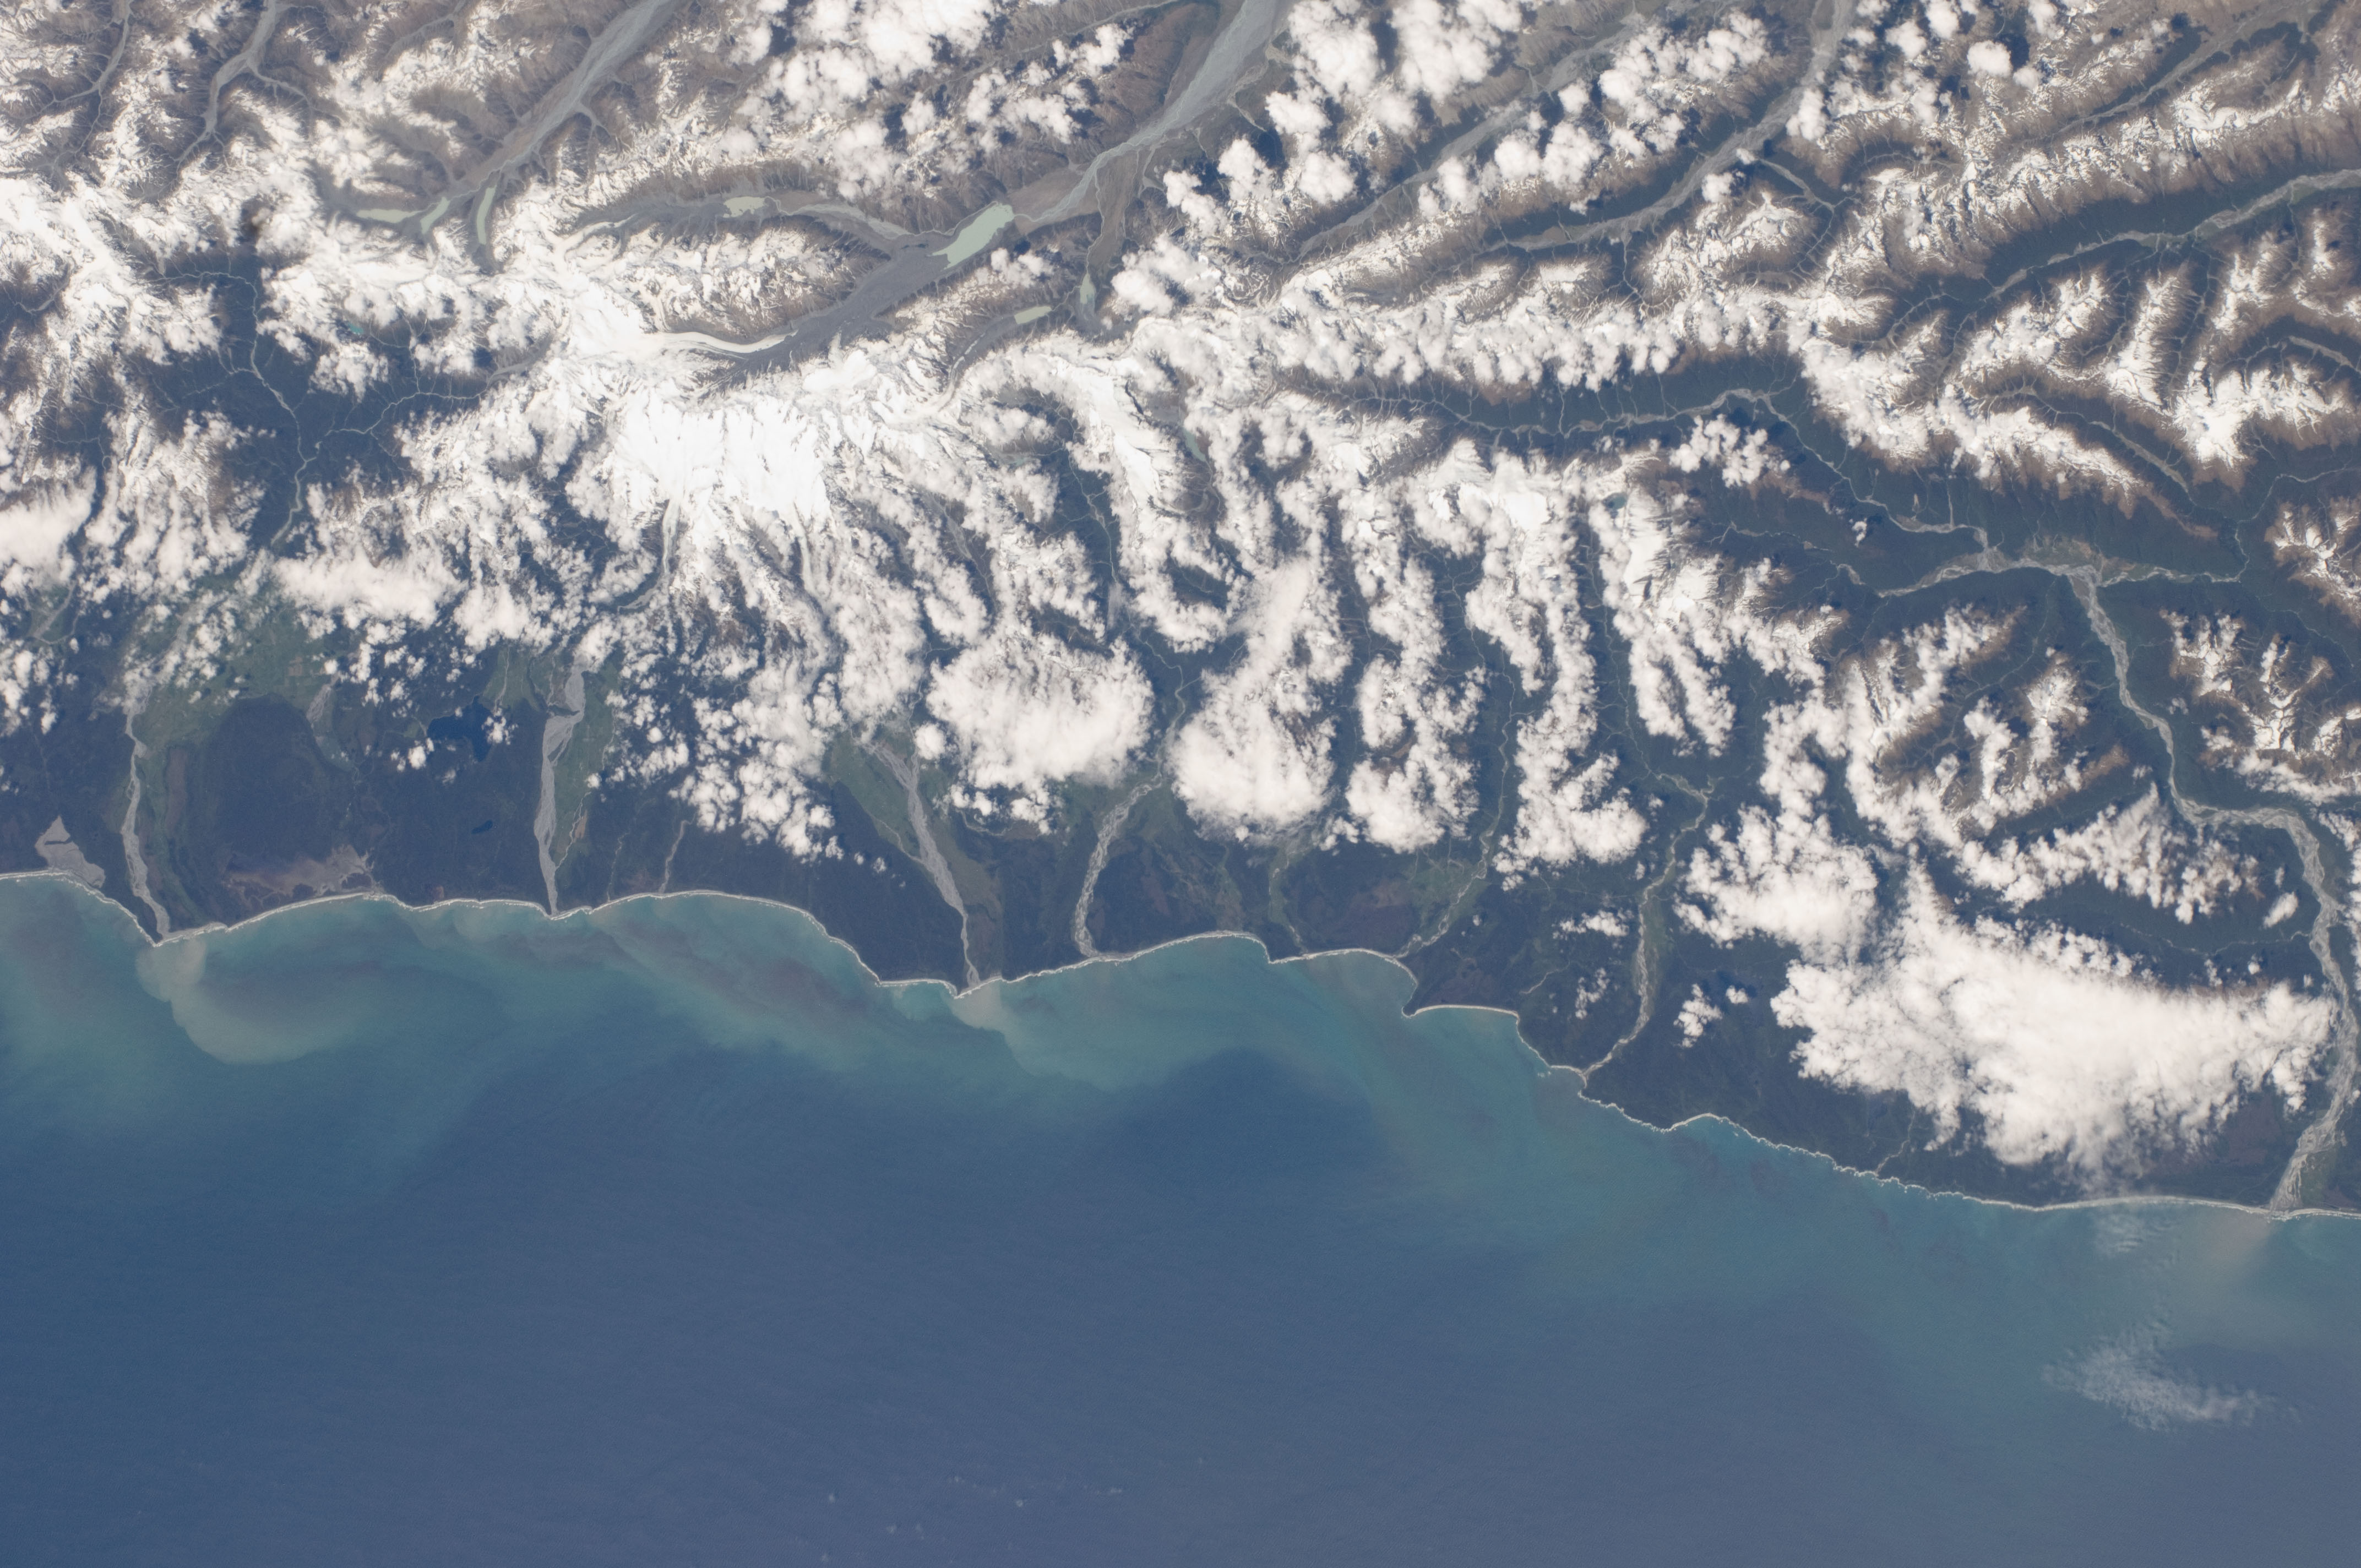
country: NEW ZEALAND-SI
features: MT. COOK, COASTLINE, GLACIAL LAKES
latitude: -43.5
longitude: 170.0
